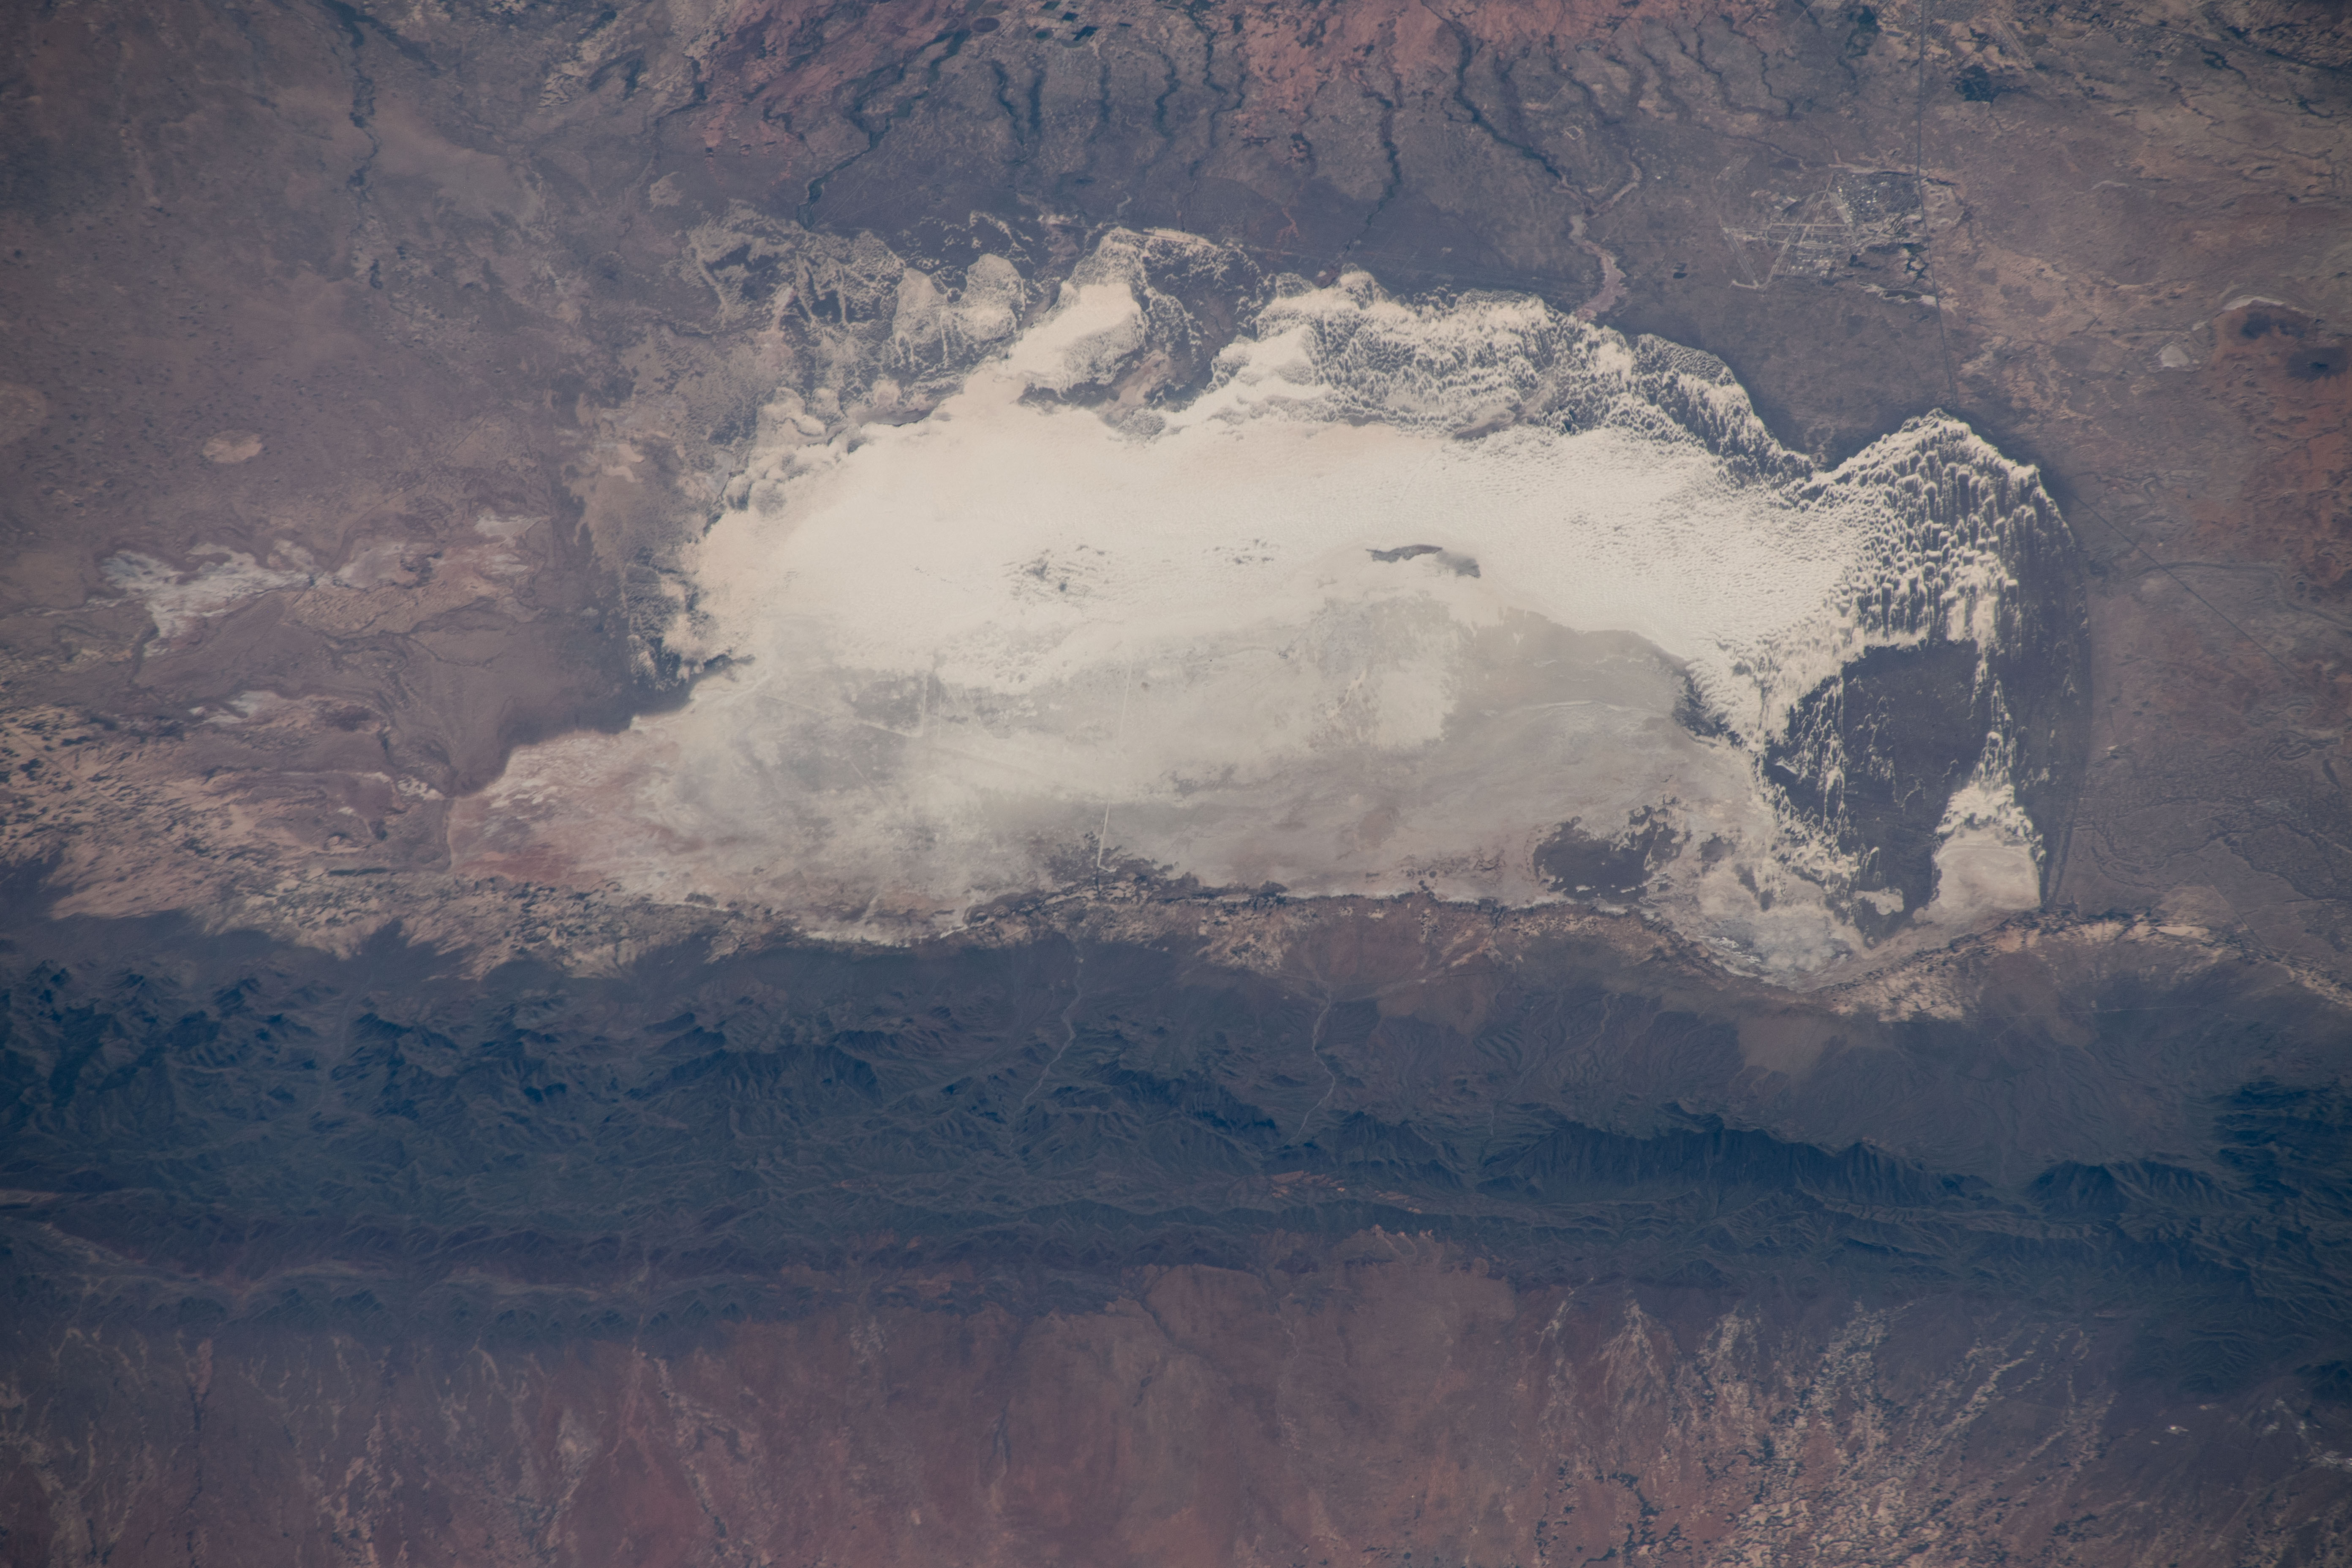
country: USA-NEW MEXICO
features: WHITE SANDS NATIONAL PARK, SAN ANDRES PEAK, HOLLOMAN AFB, WHITE SANDS SPACE HARBOR
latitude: 32.9
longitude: -106.4
